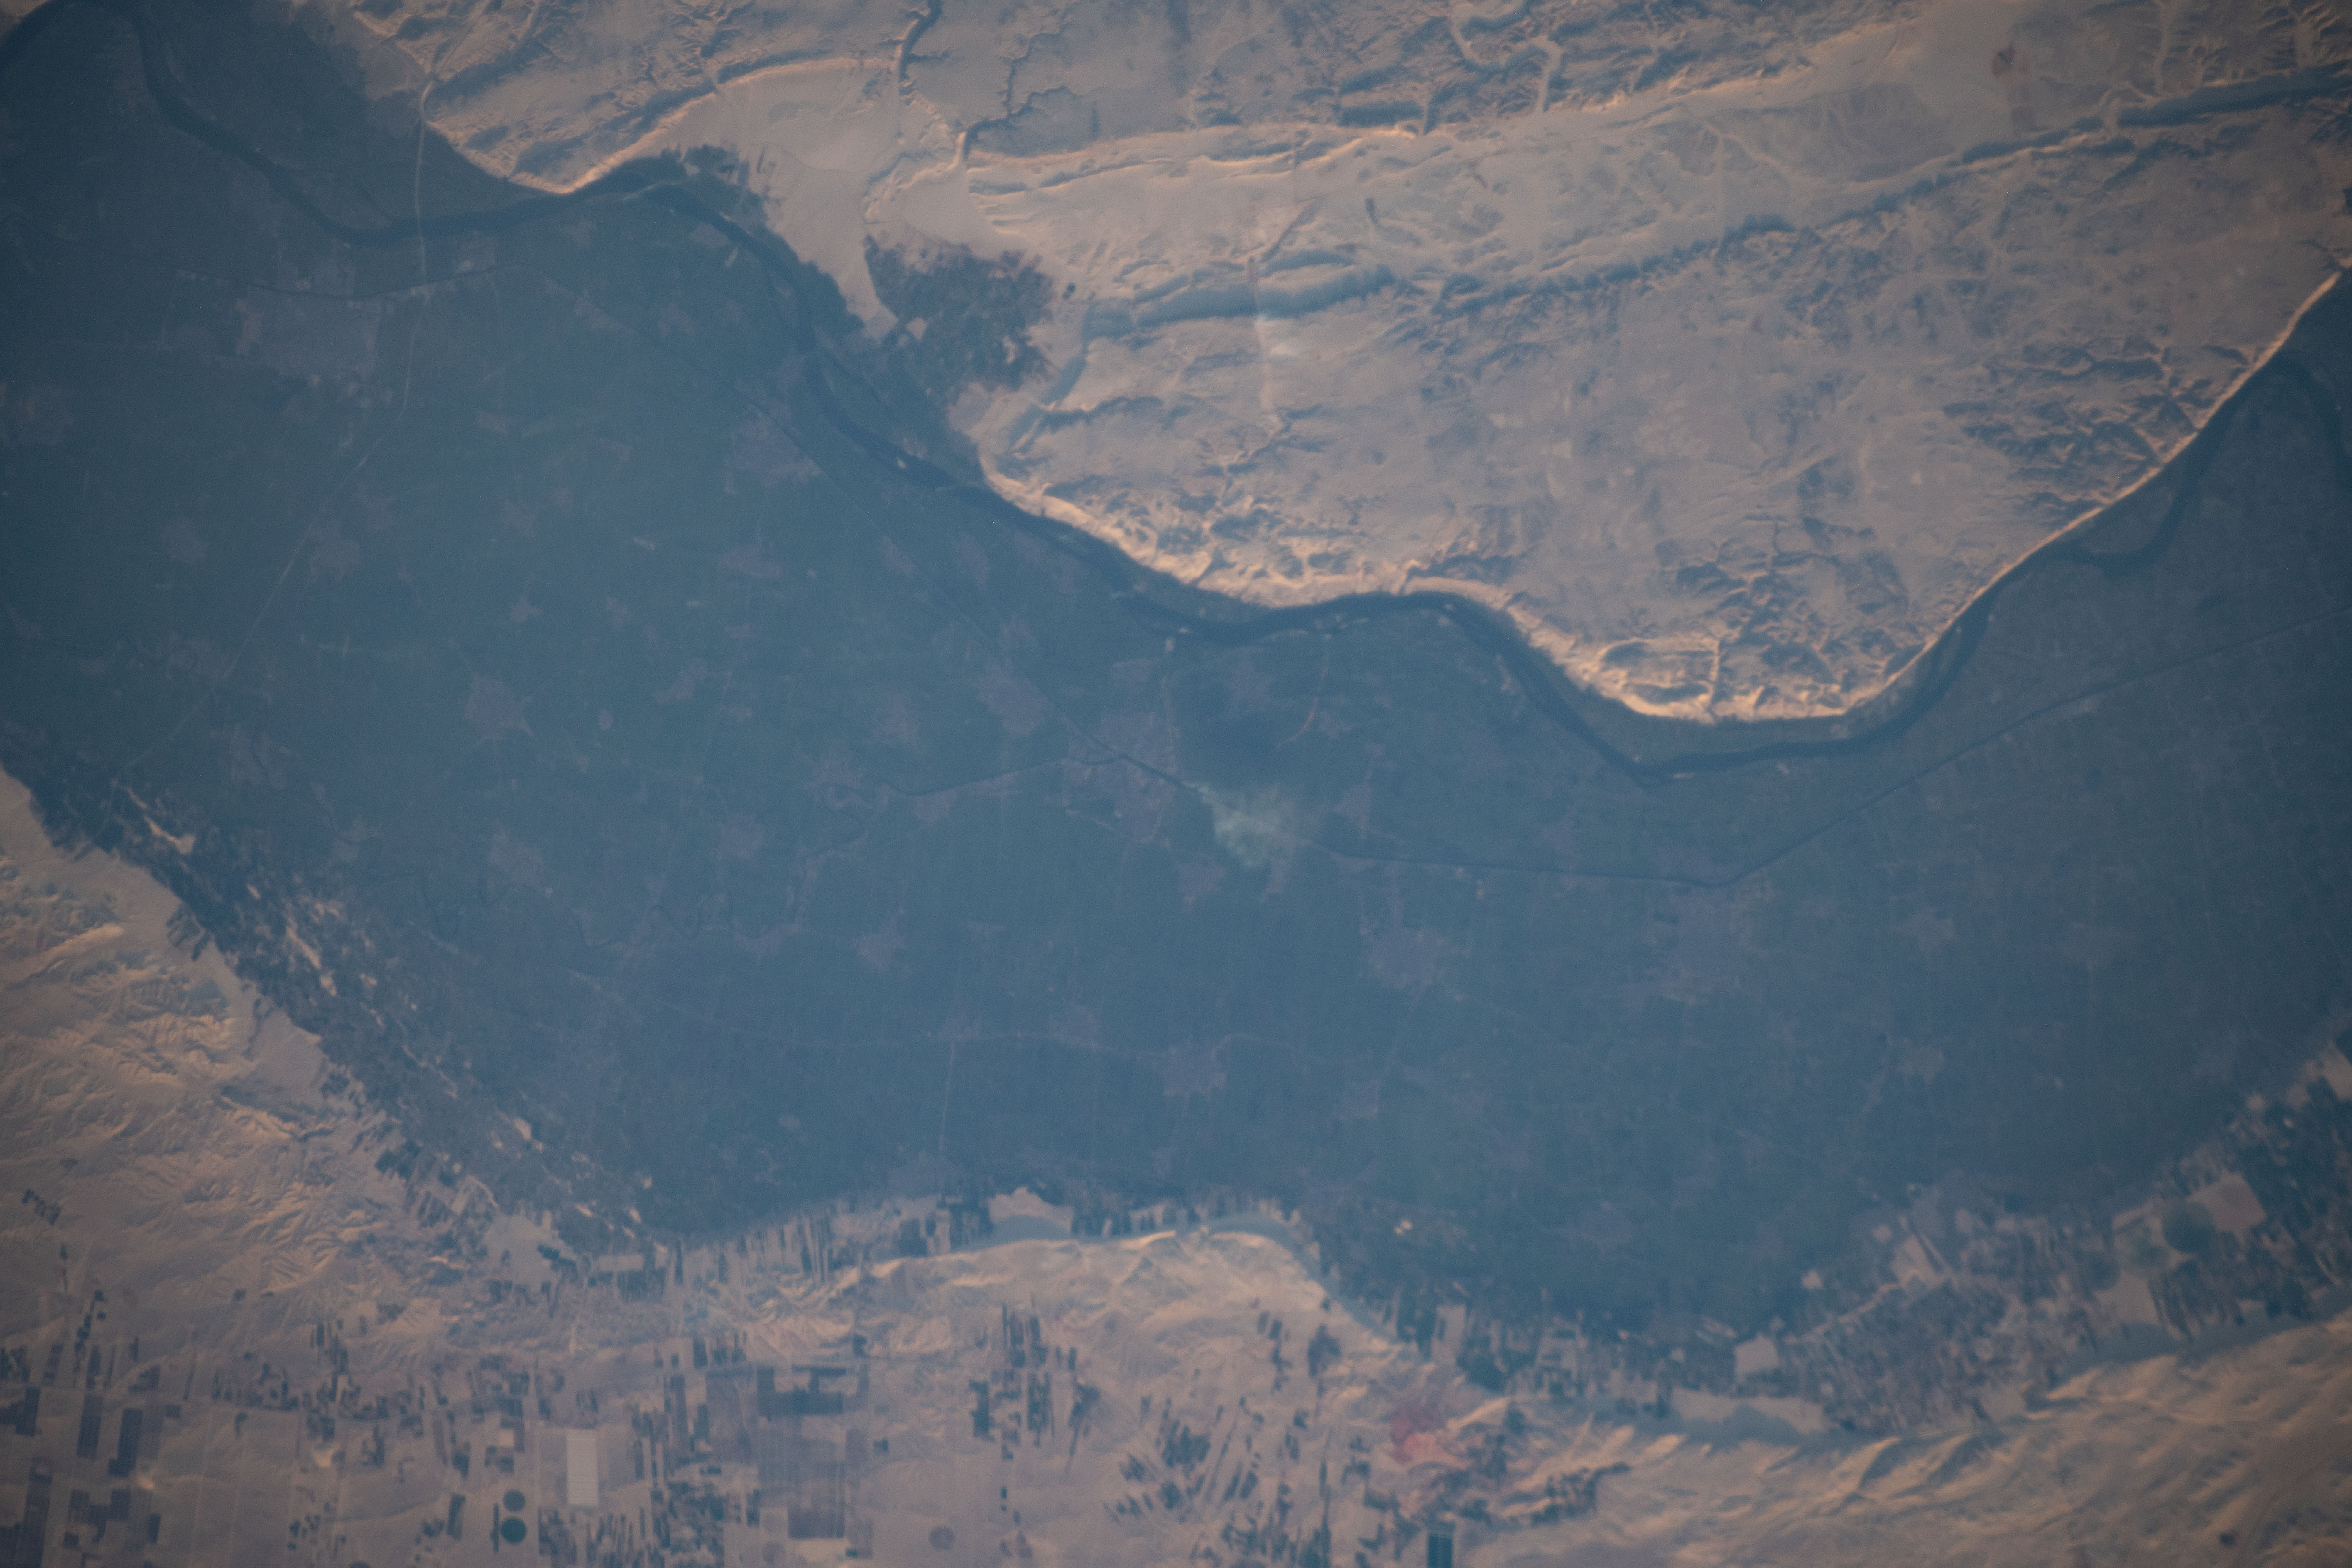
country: EGYPT
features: SANABO,AL QUSIYYAH,EGYPT,DAYROUT,NILE RIVER
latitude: 27.5
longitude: 30.8
